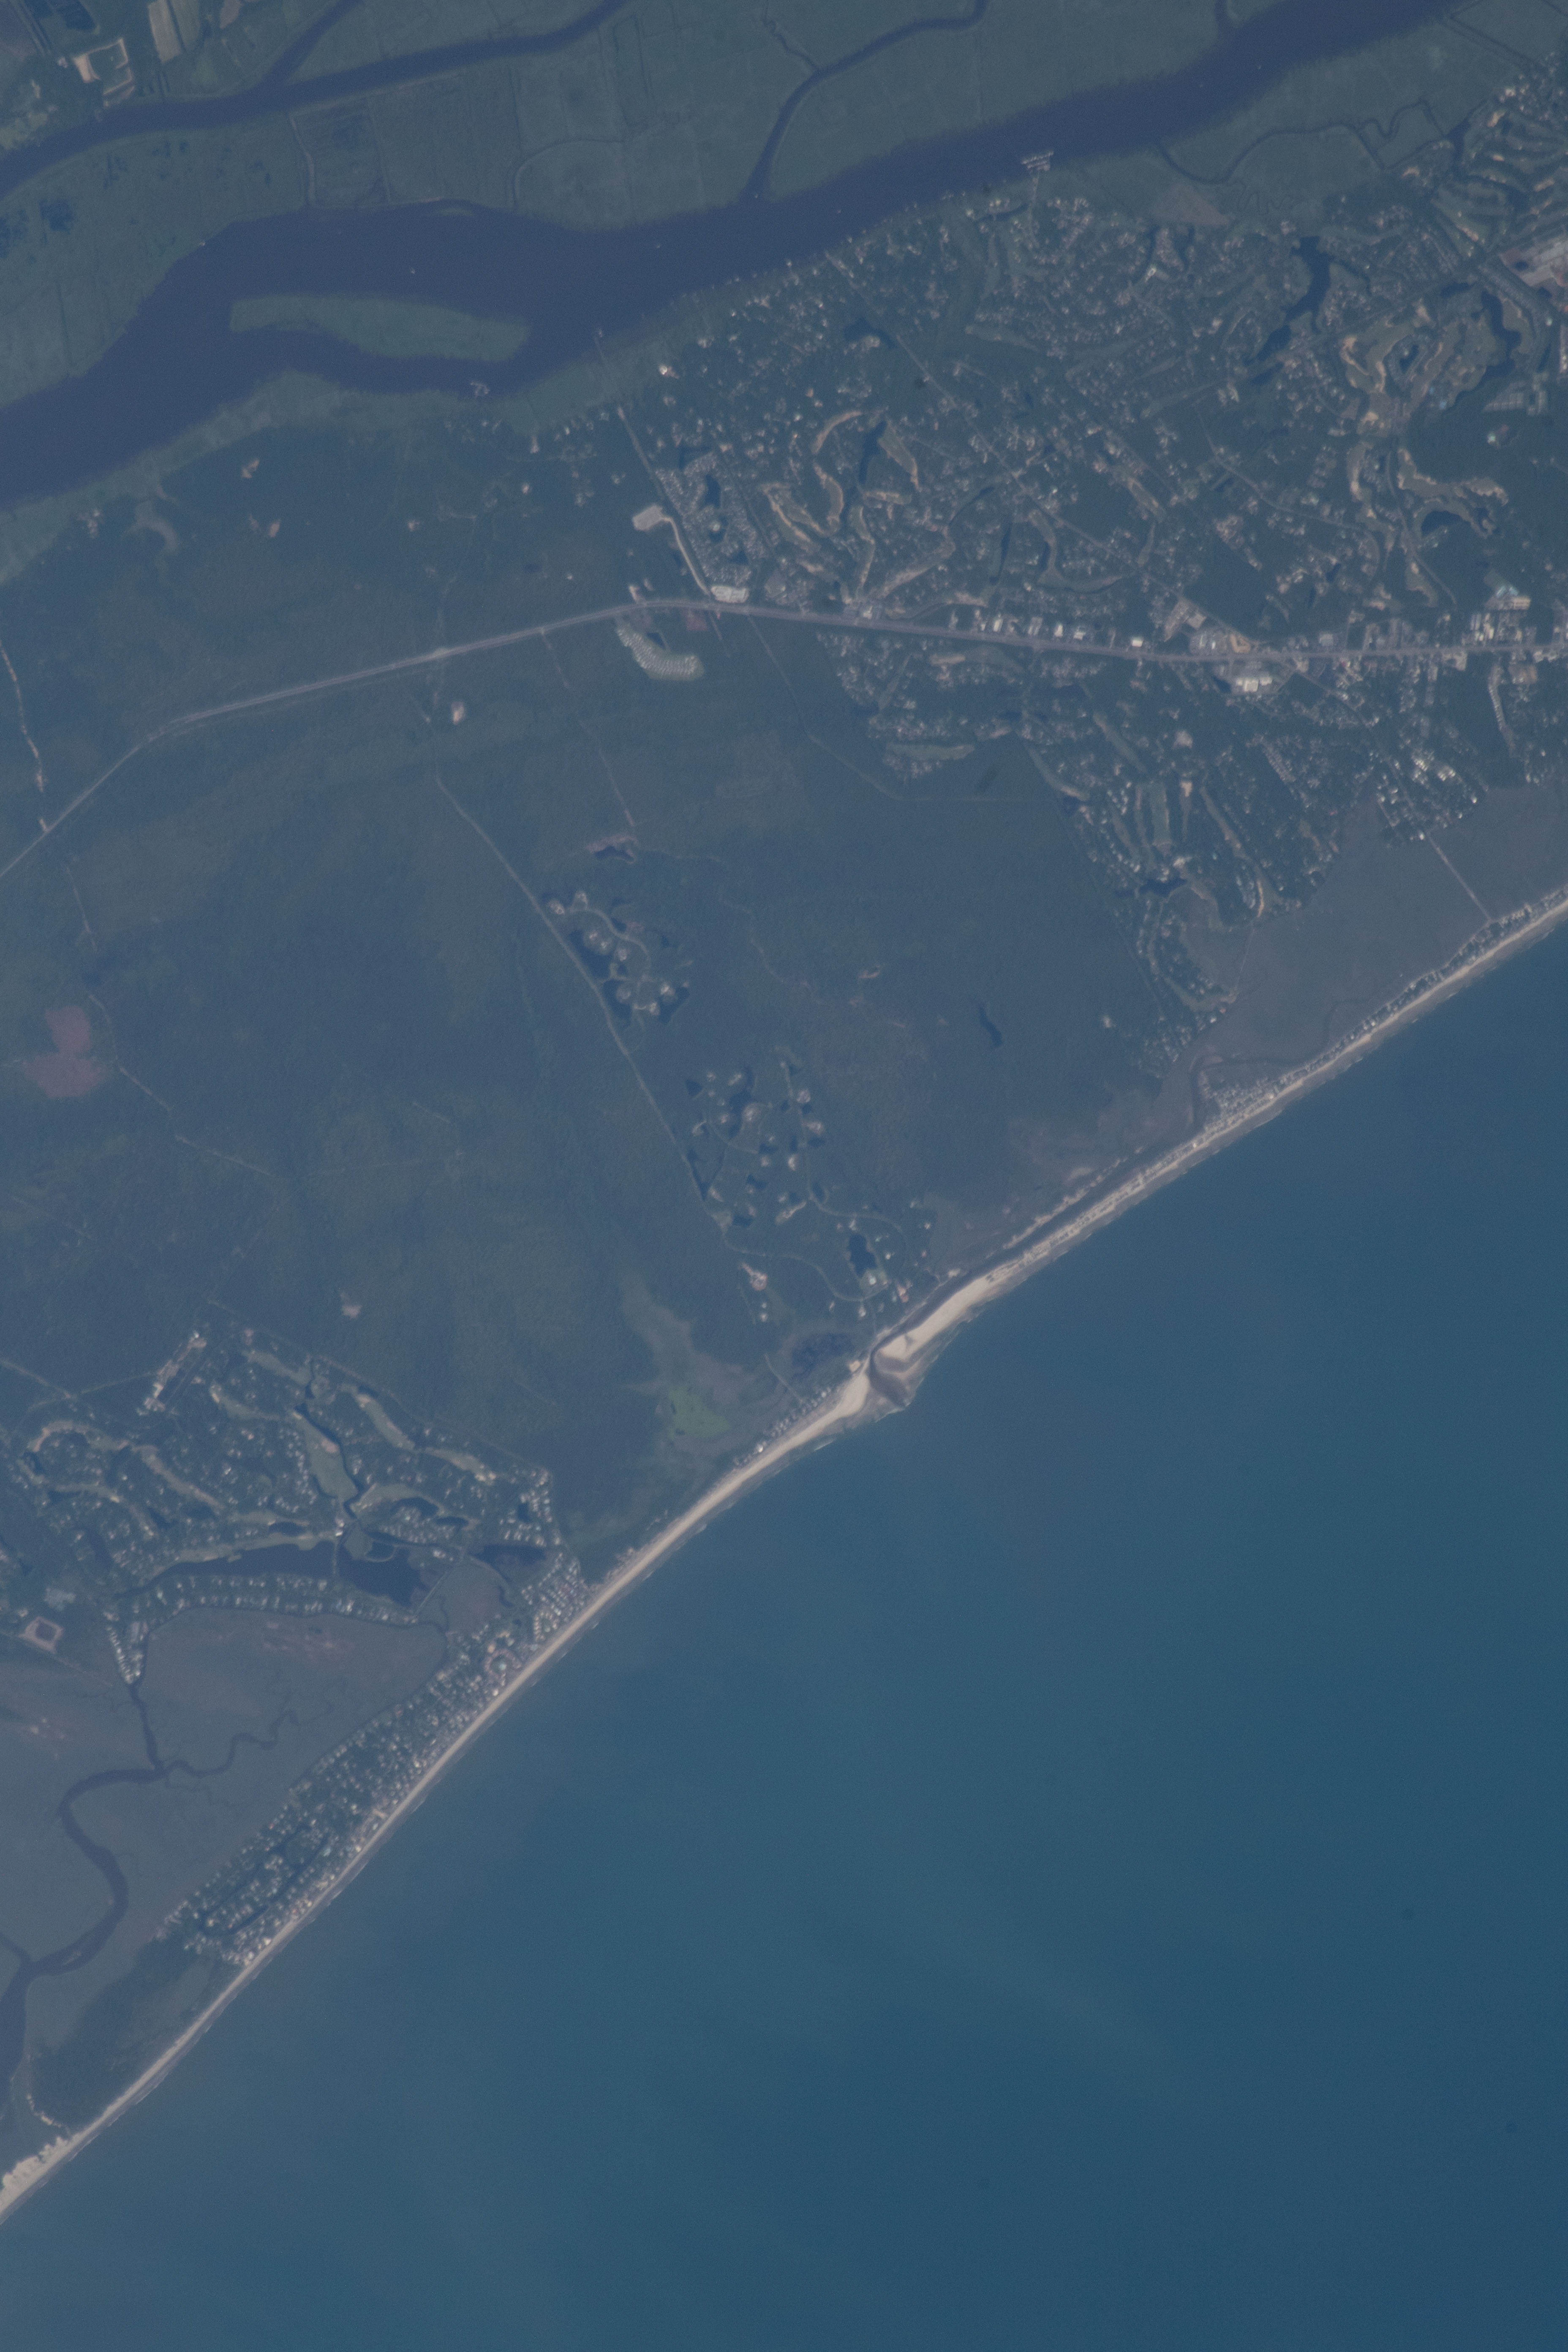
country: USA-NORTH CAROLINA
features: PAWLEYS ISLAND, BUTLER ISLAND, DEBIDUE ISLAND, SIMMONVILLE, WACCAMAW RIVER, LONG BAY
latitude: 33.4
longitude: -79.2
